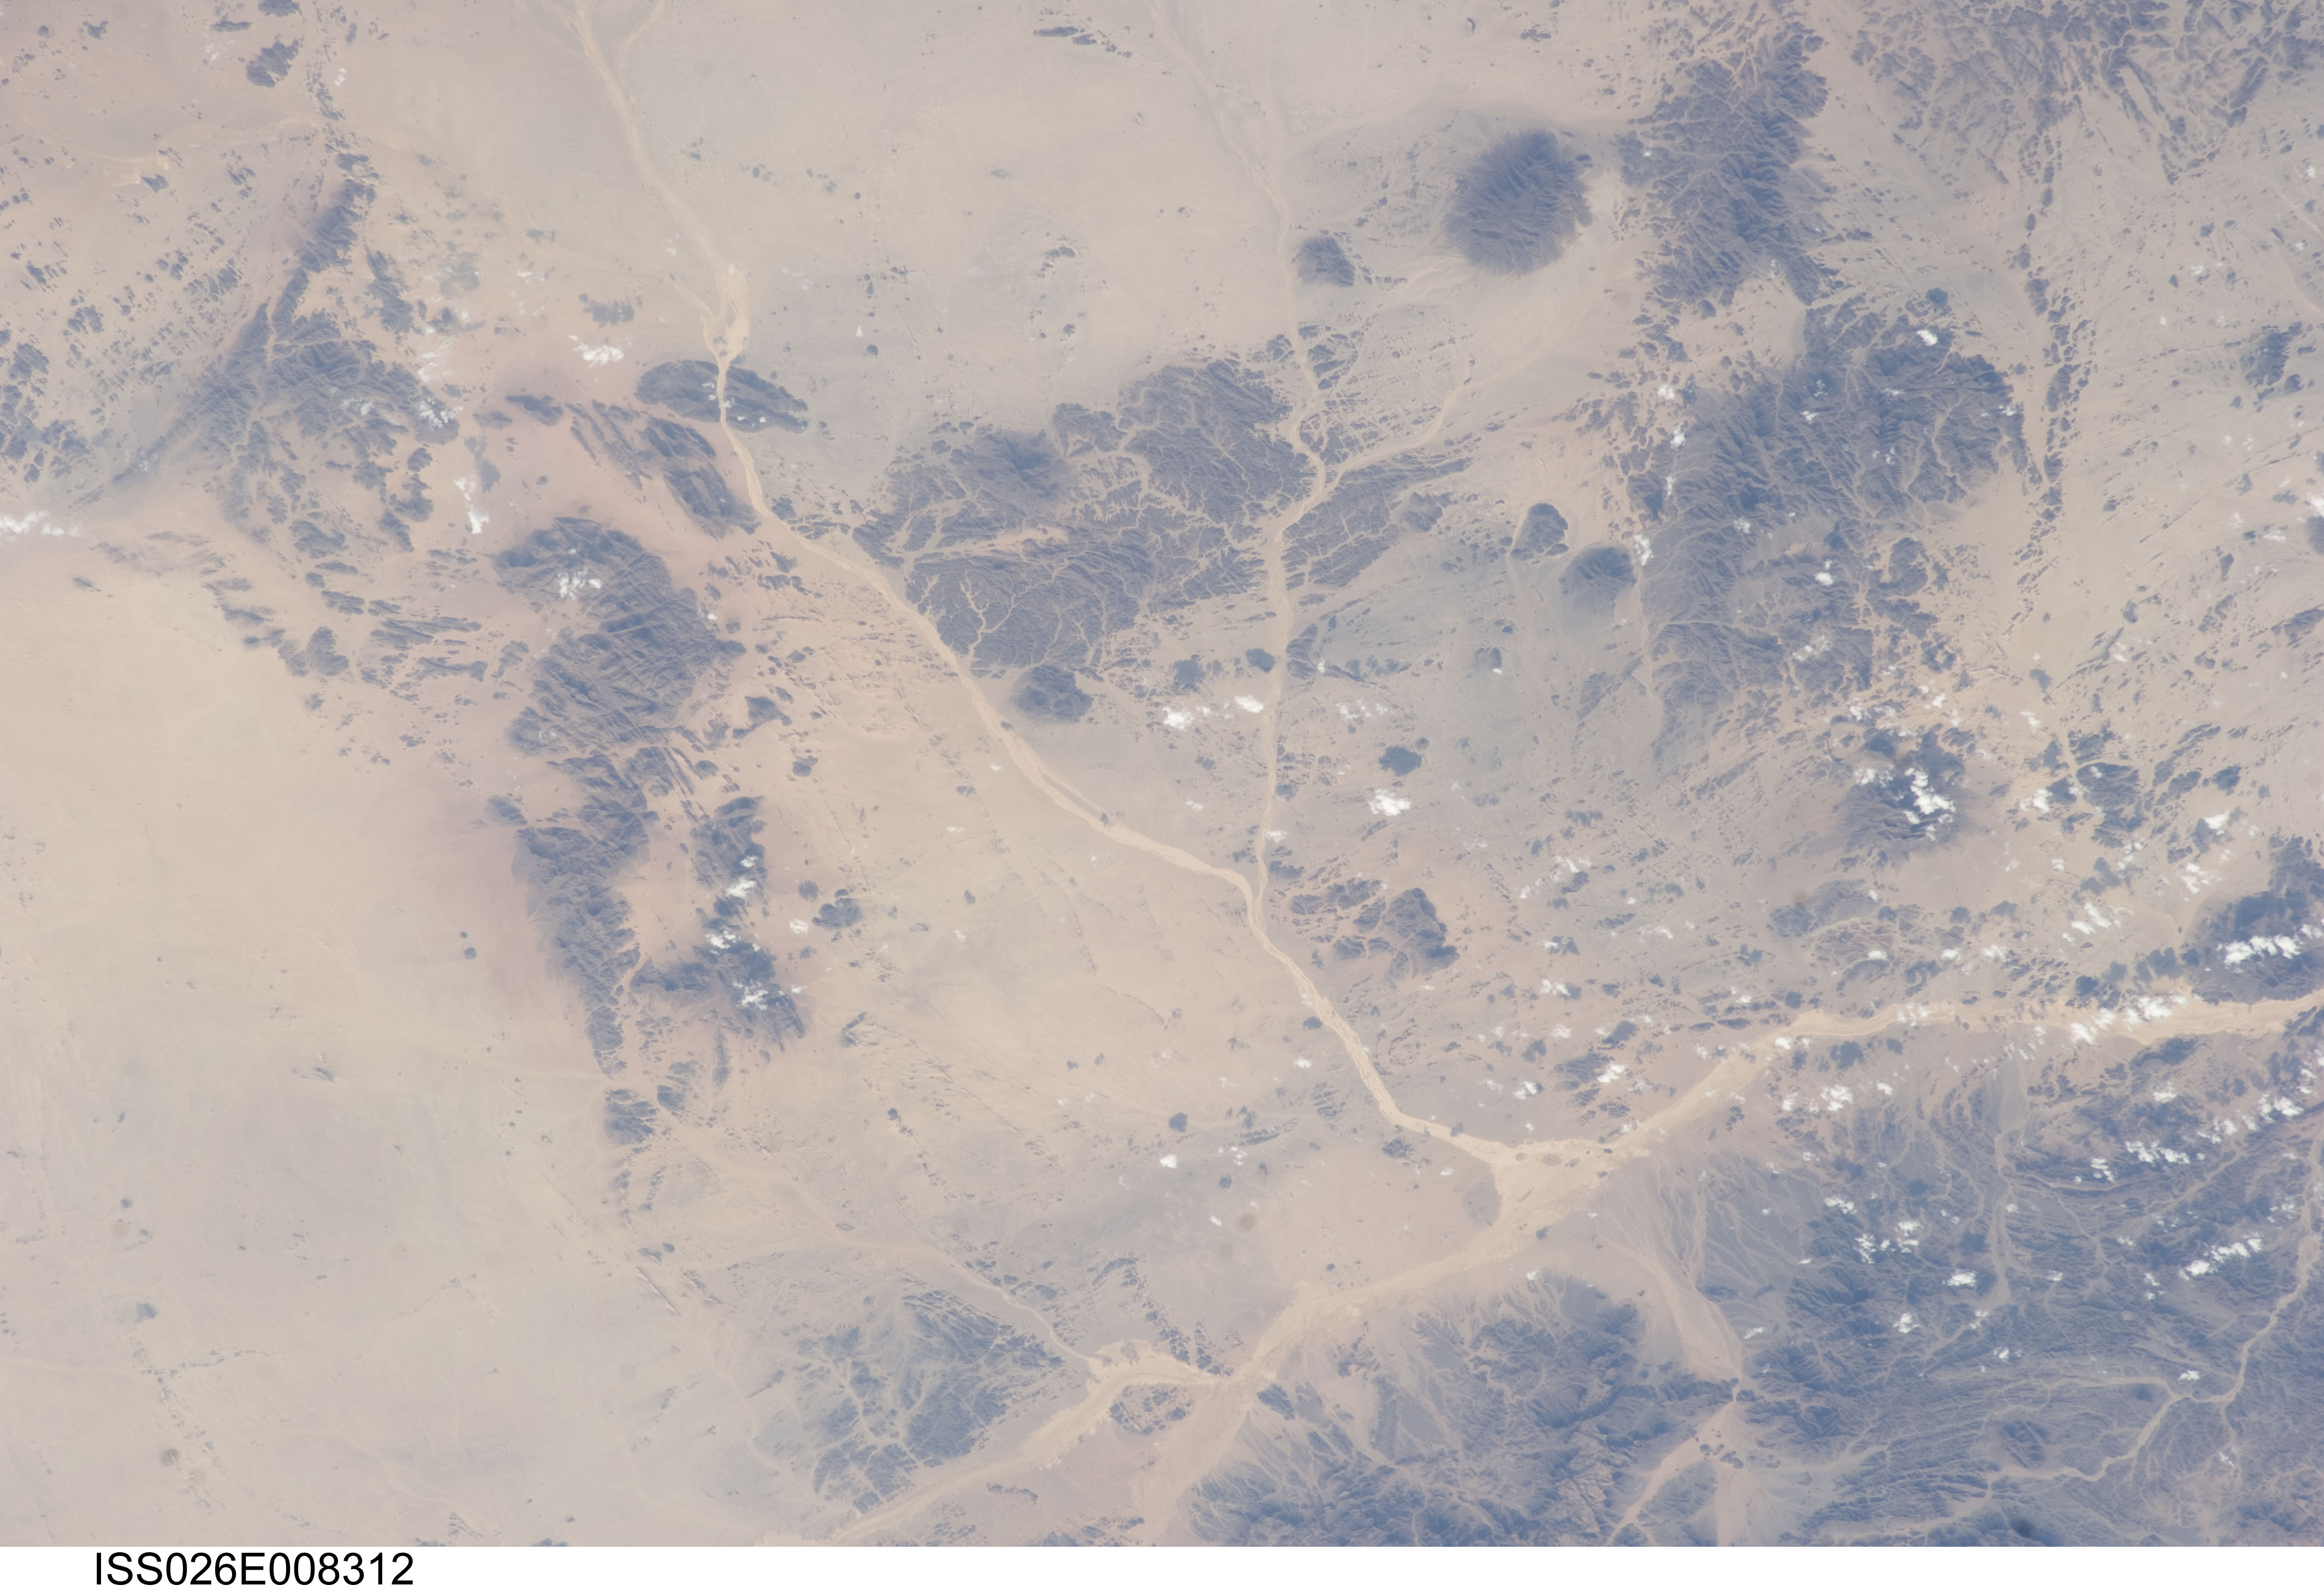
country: SUDAN
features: NUBIAN DESERT, DRAINAGE, ROCK OUTCROPS
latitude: 21.2
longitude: 35.9
